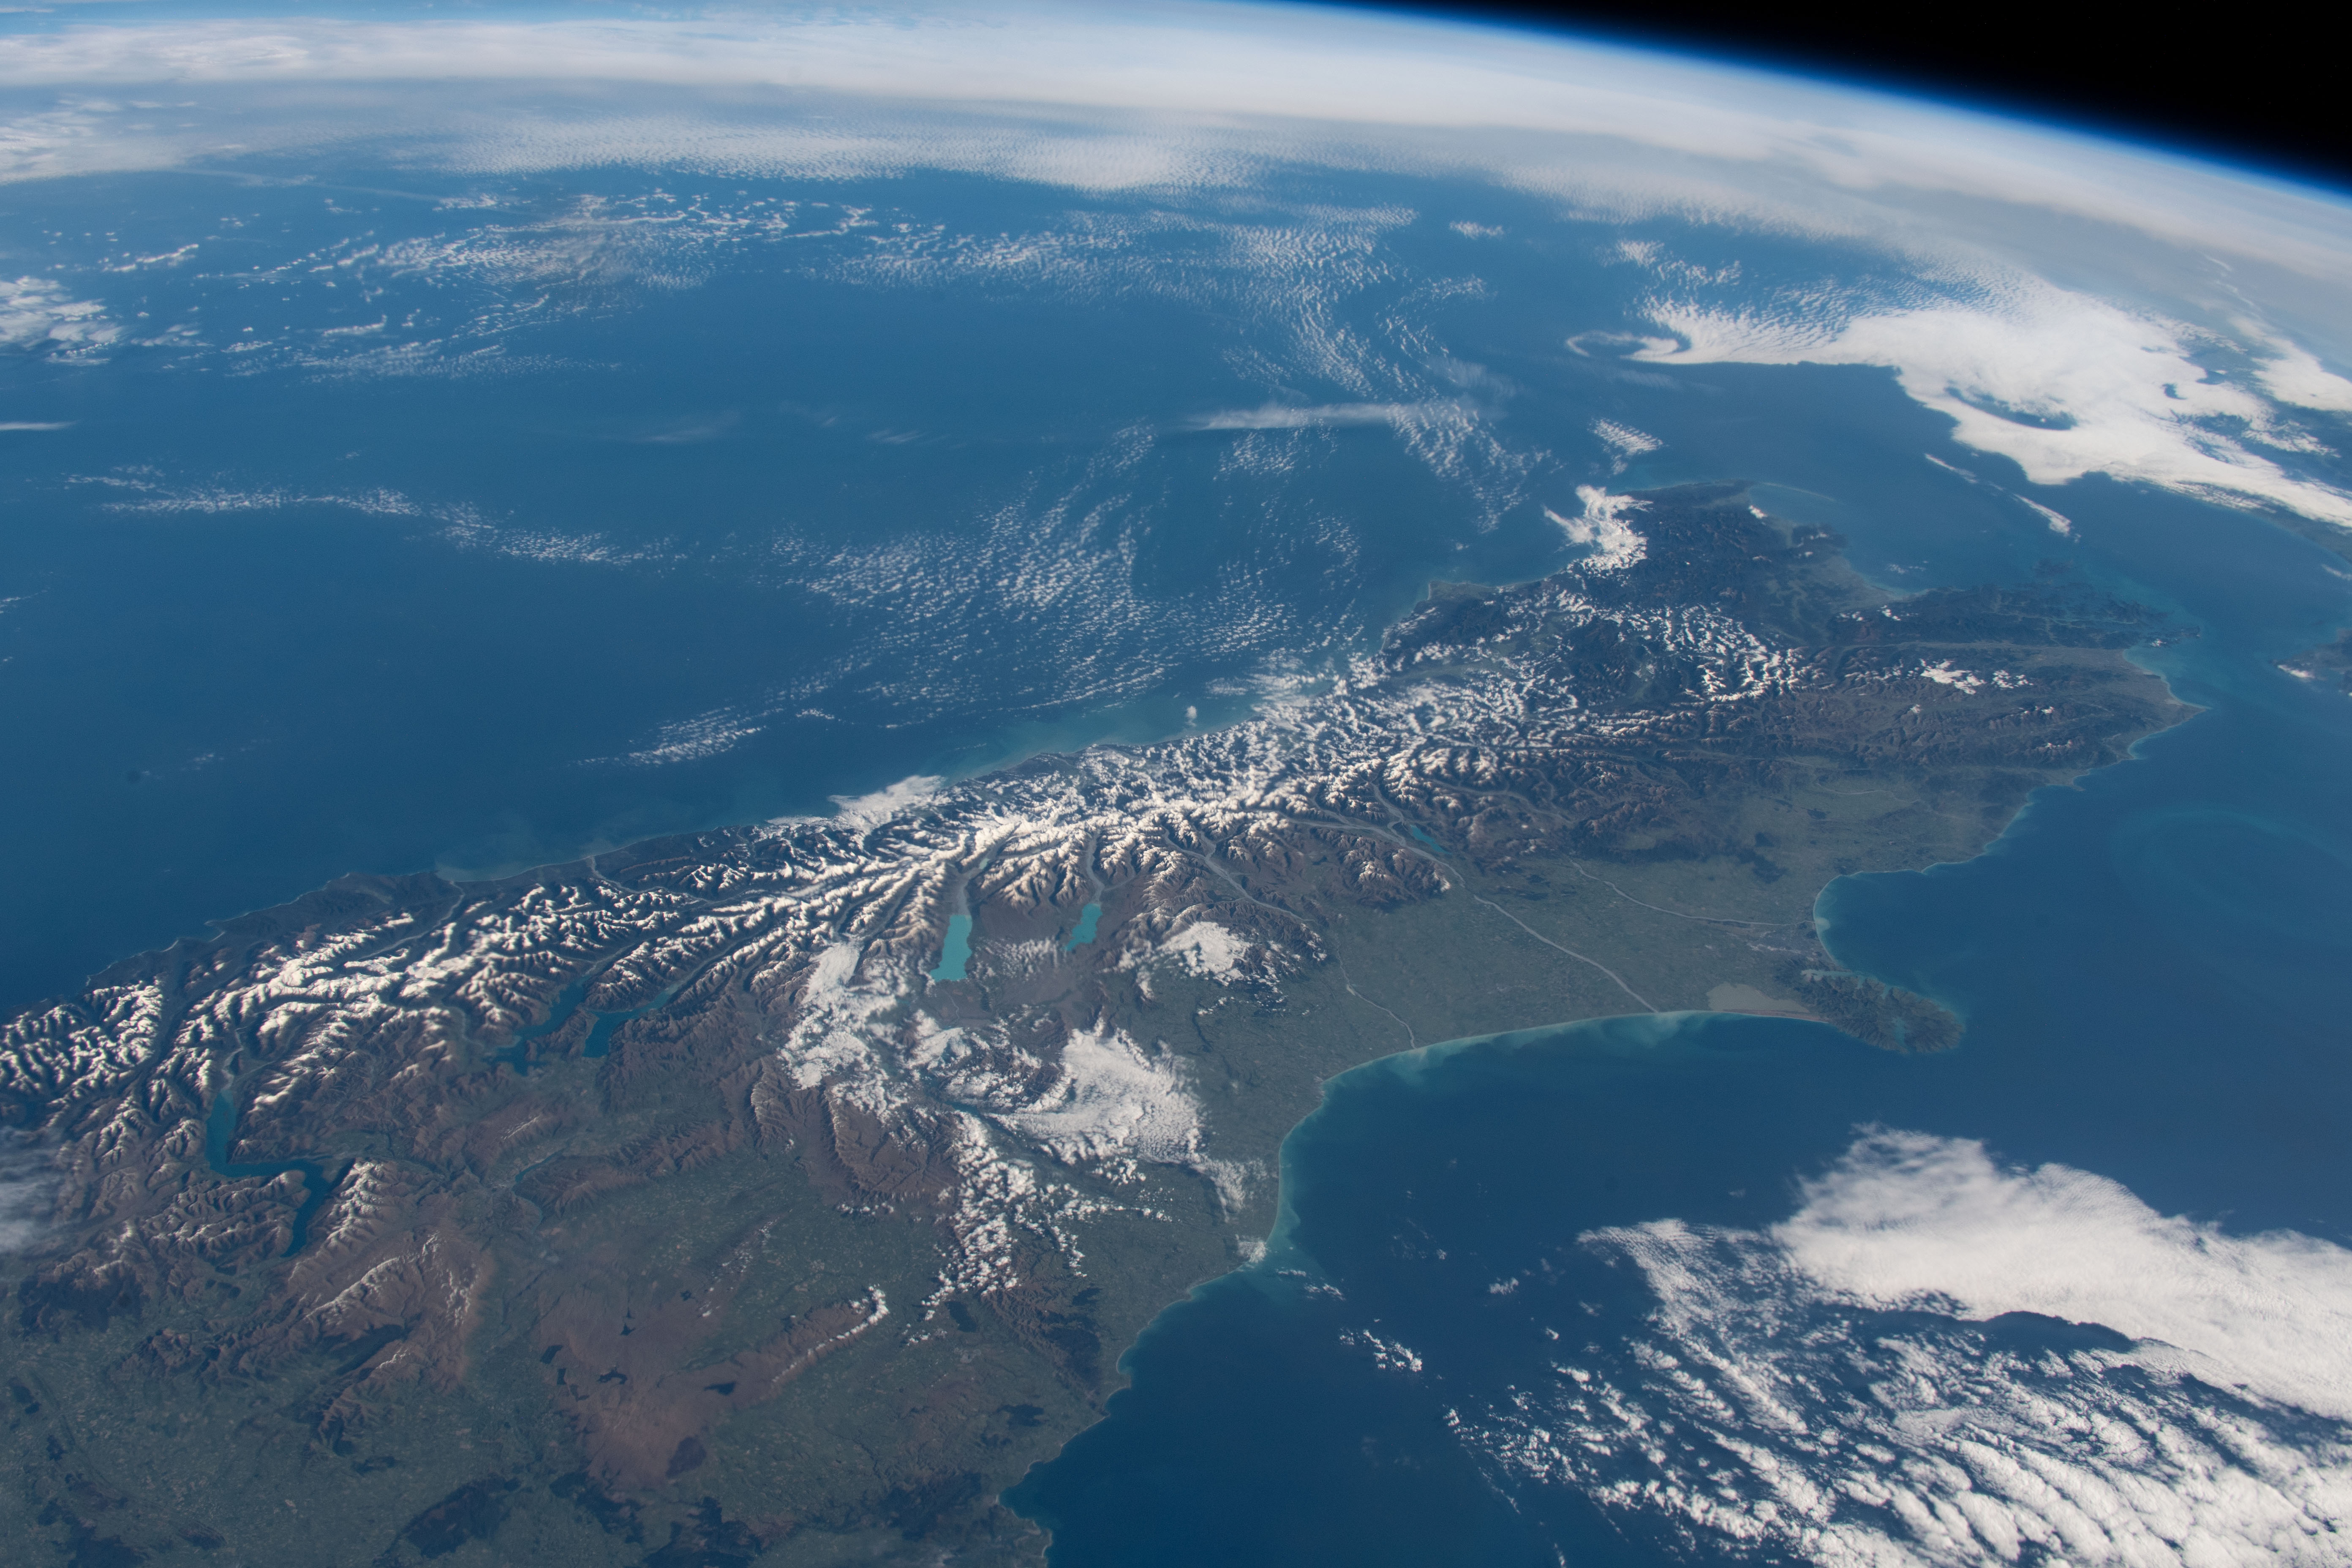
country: NEW ZEALAND-SI
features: NEW ZELAND, SOUTH ISLAND, SOUTHERN ALPS MOUNTAINS, LAKE PUKAKI, LAKE TEKAPO
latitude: -43.0
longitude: 171.5
